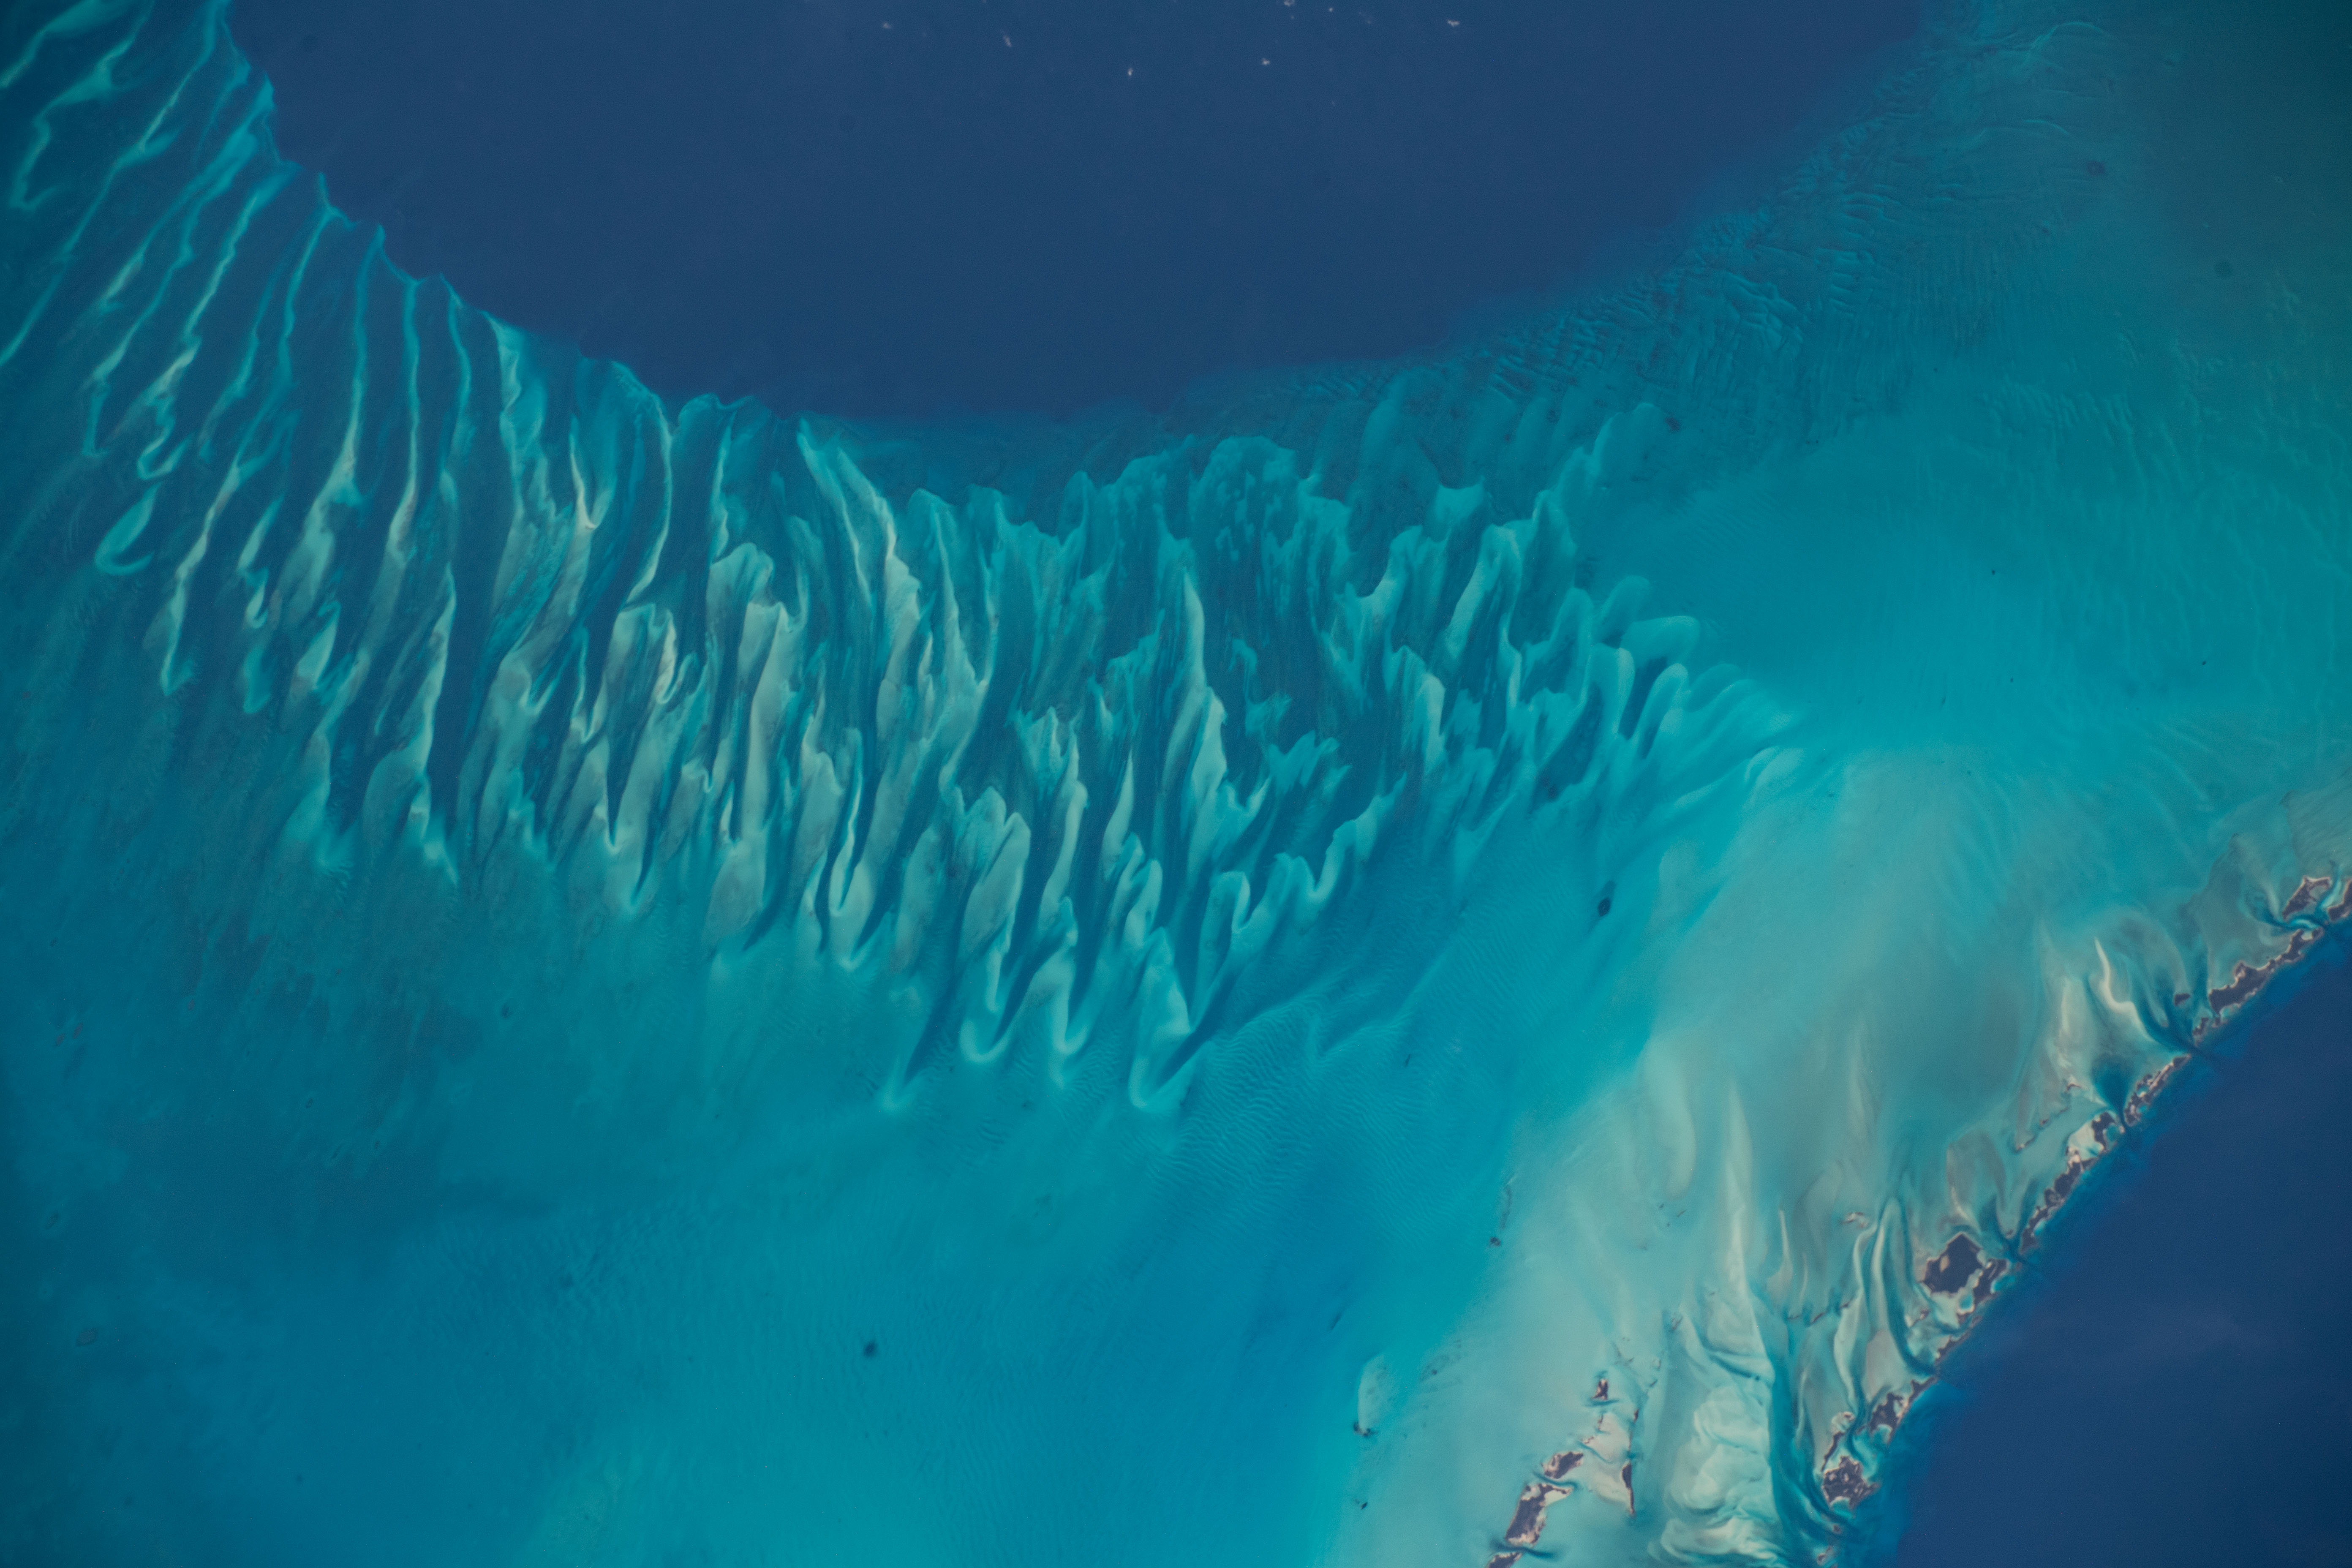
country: BAHAMAS
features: TONGUE OF THE OCEAN, DARBY ISLAND, YOUNG ISLAND
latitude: 23.7
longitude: -76.4
